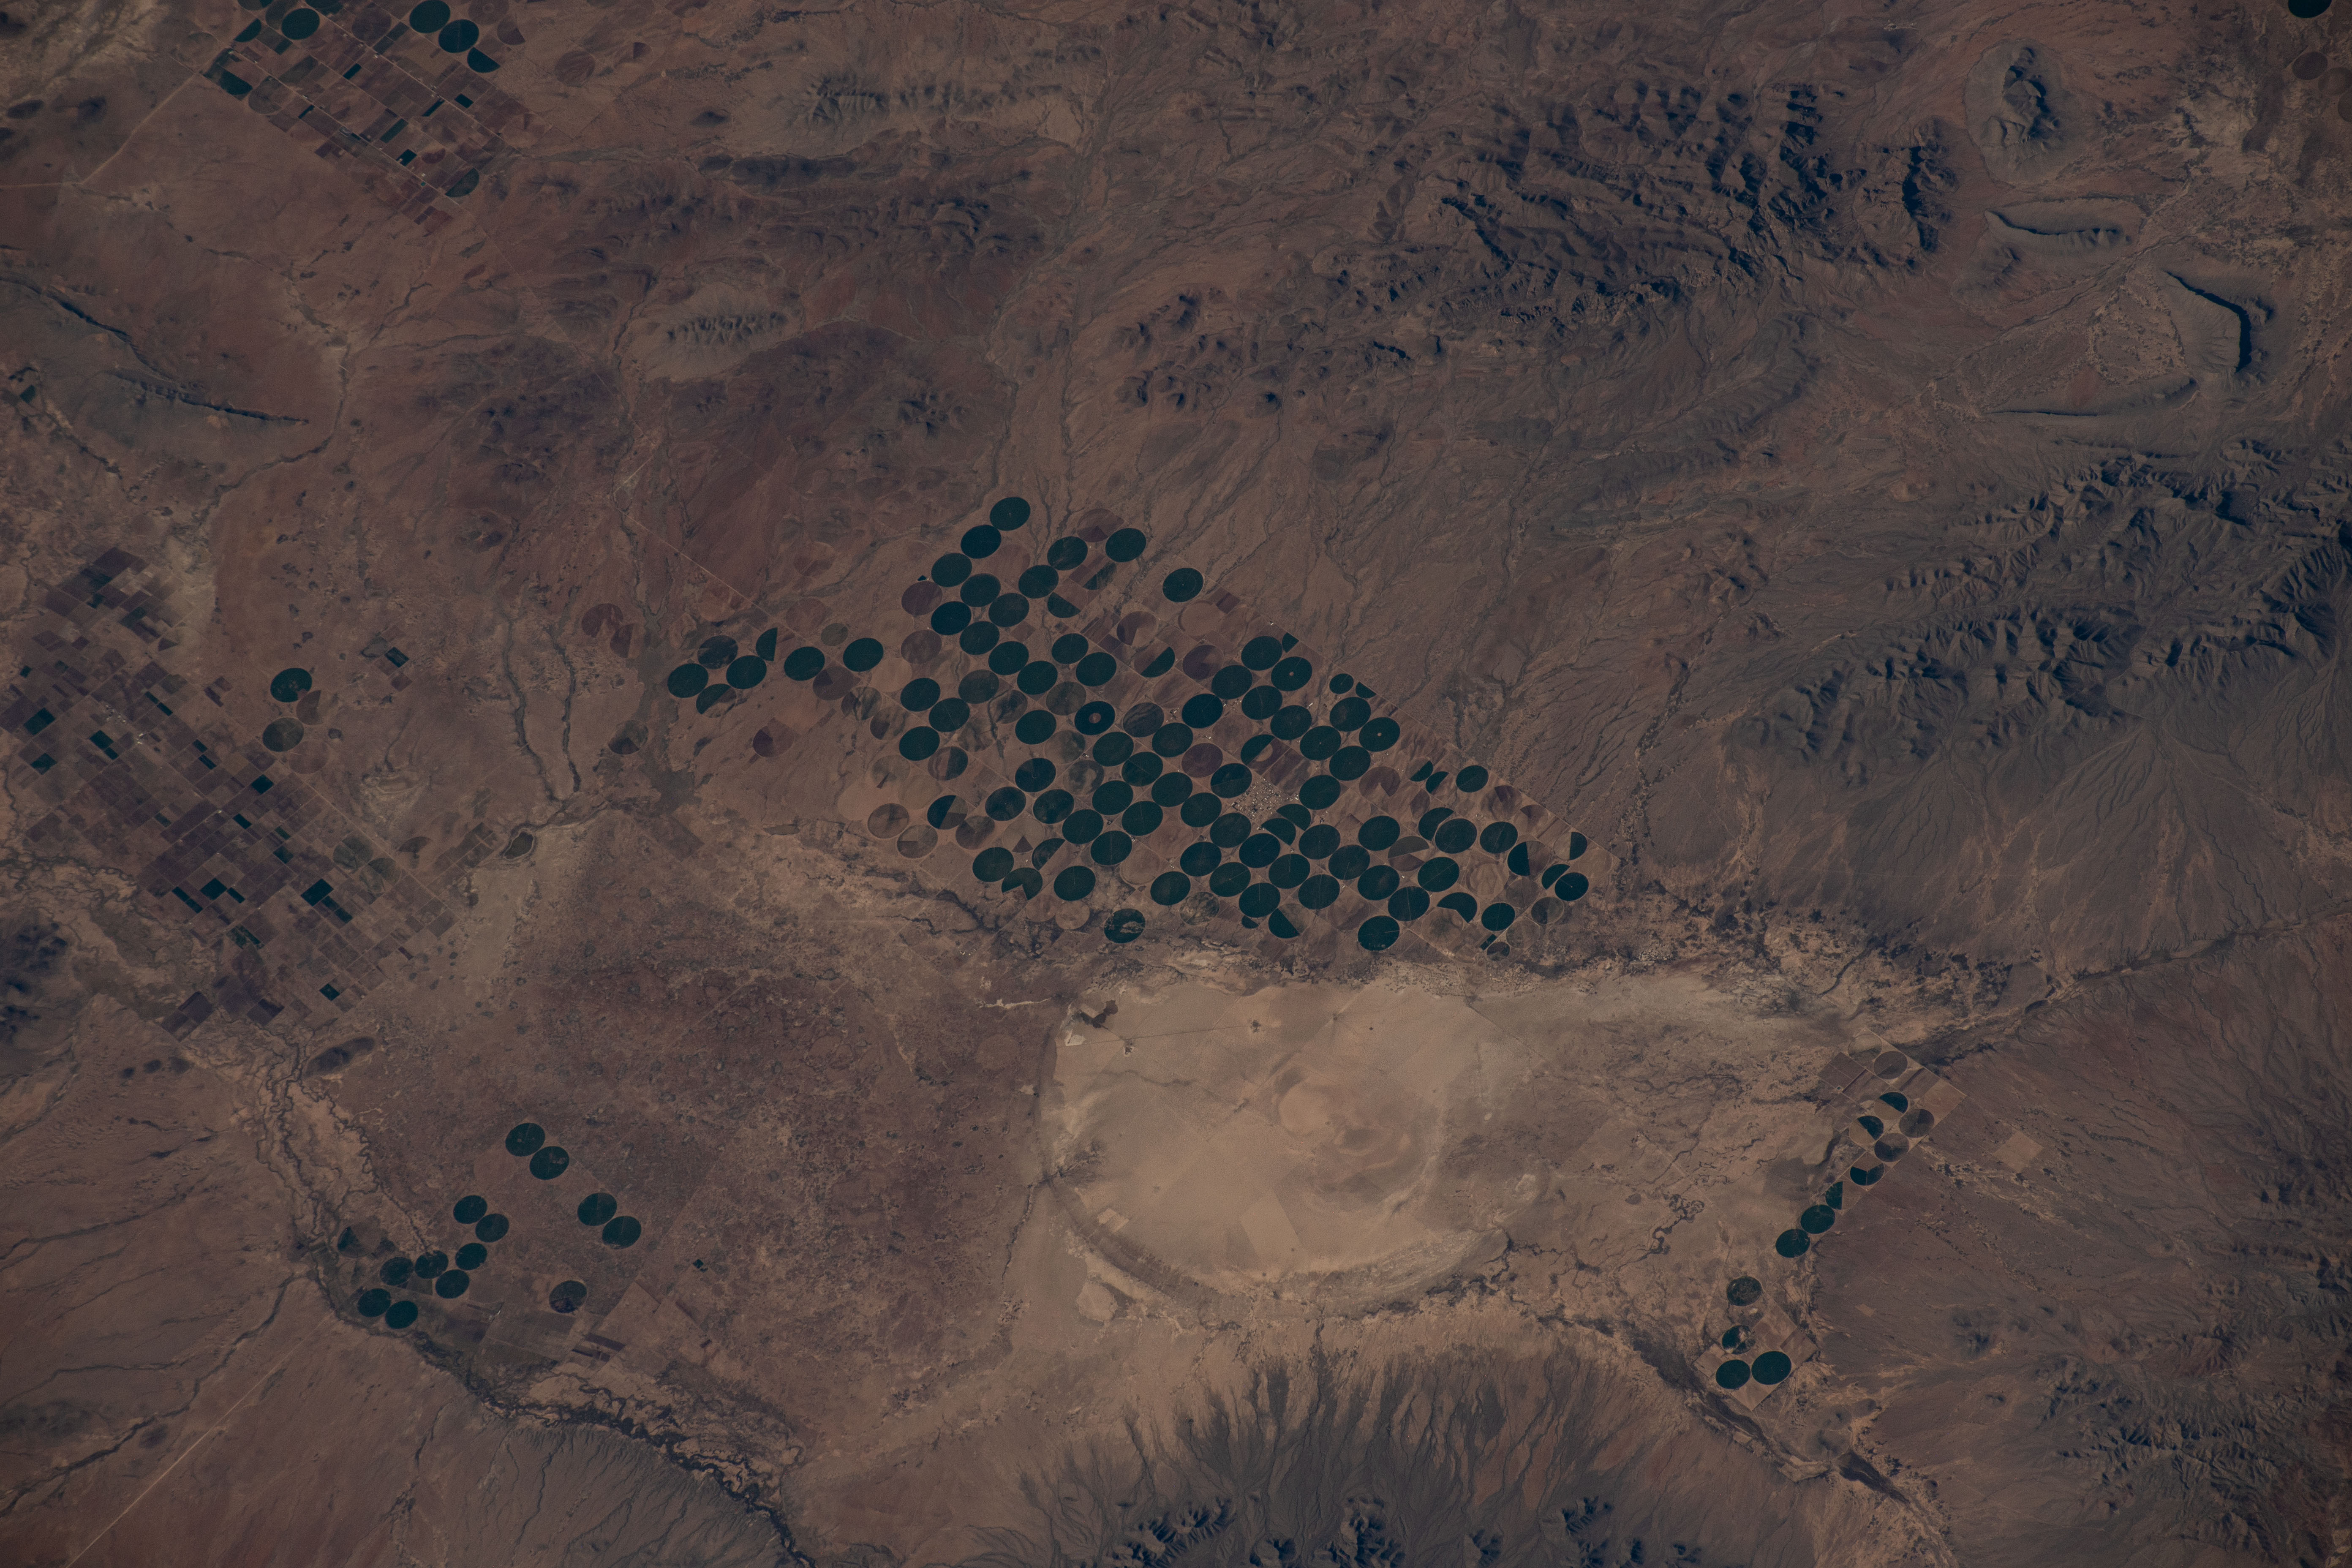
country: MEXICO
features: CASA VERDE, CASA DE MADERA
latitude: 31.4
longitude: -108.2
